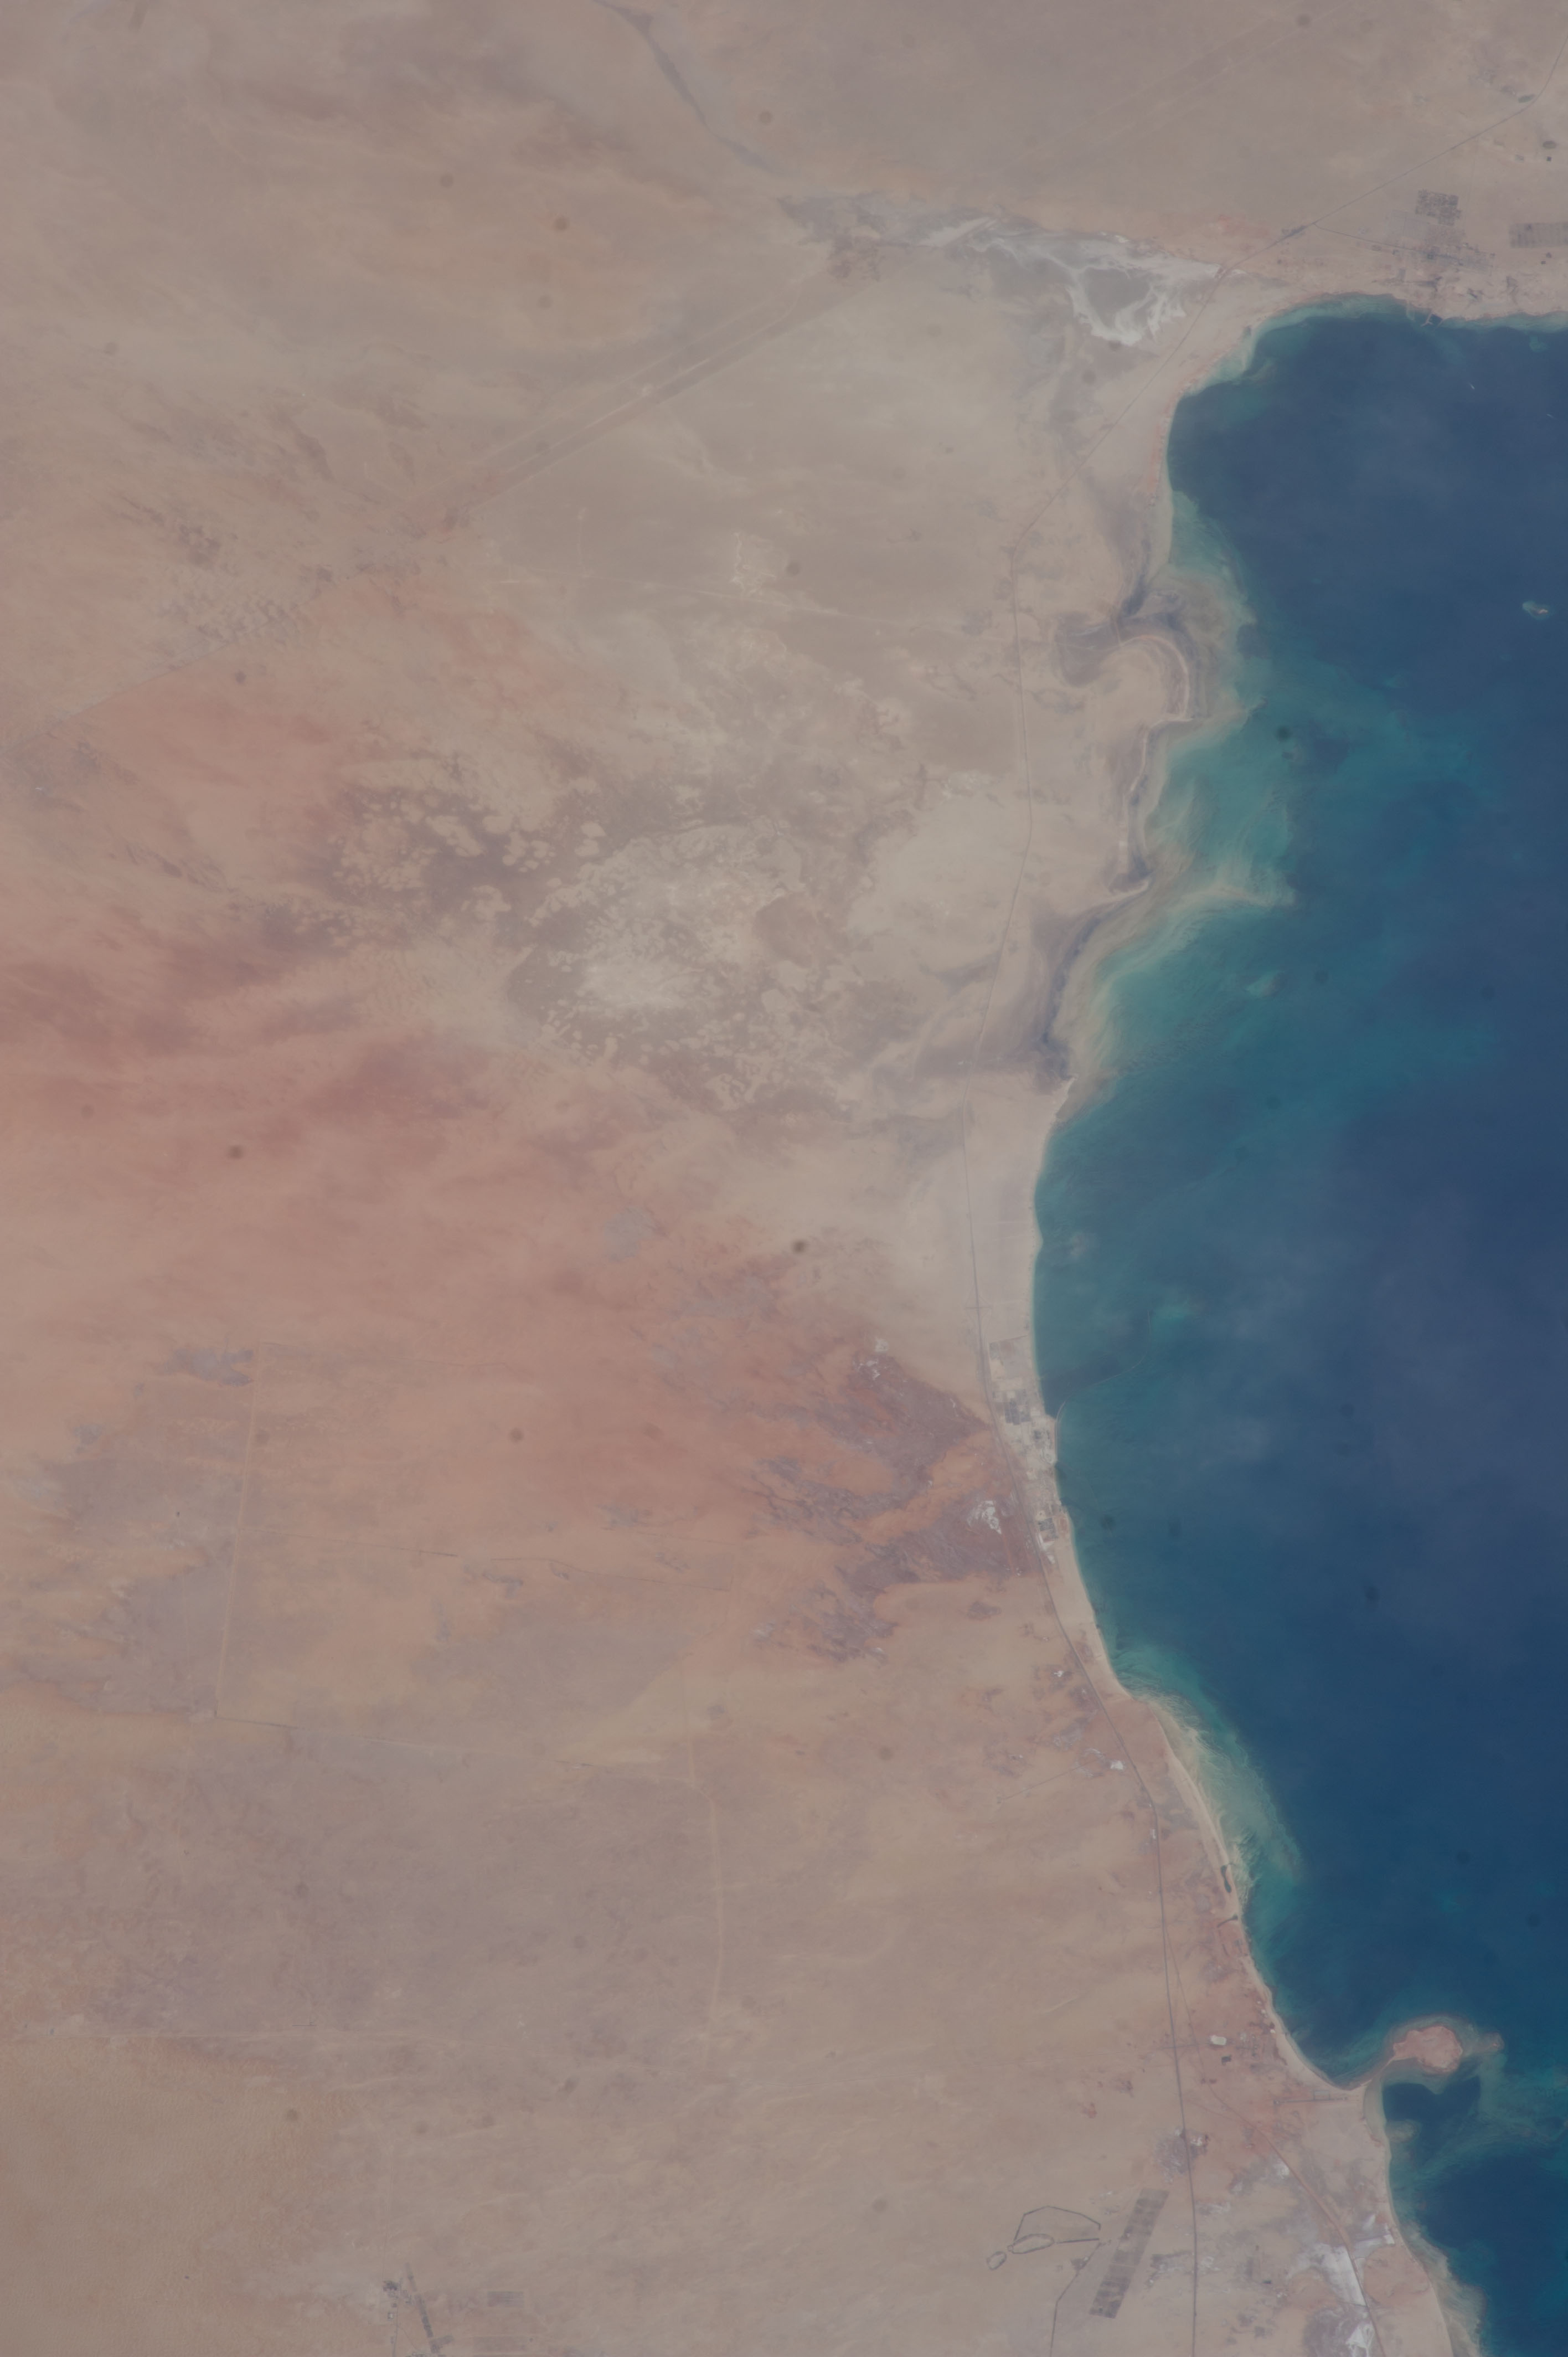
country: UNITED_ARAB_EMIRATES
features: BARAKAY NUCLEAR POWER PLANT, DOHAT AS SILA, SHUWIHAT ISLAND, COAST, PERSIAN GULF, DESERT
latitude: 23.9
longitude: 52.2
